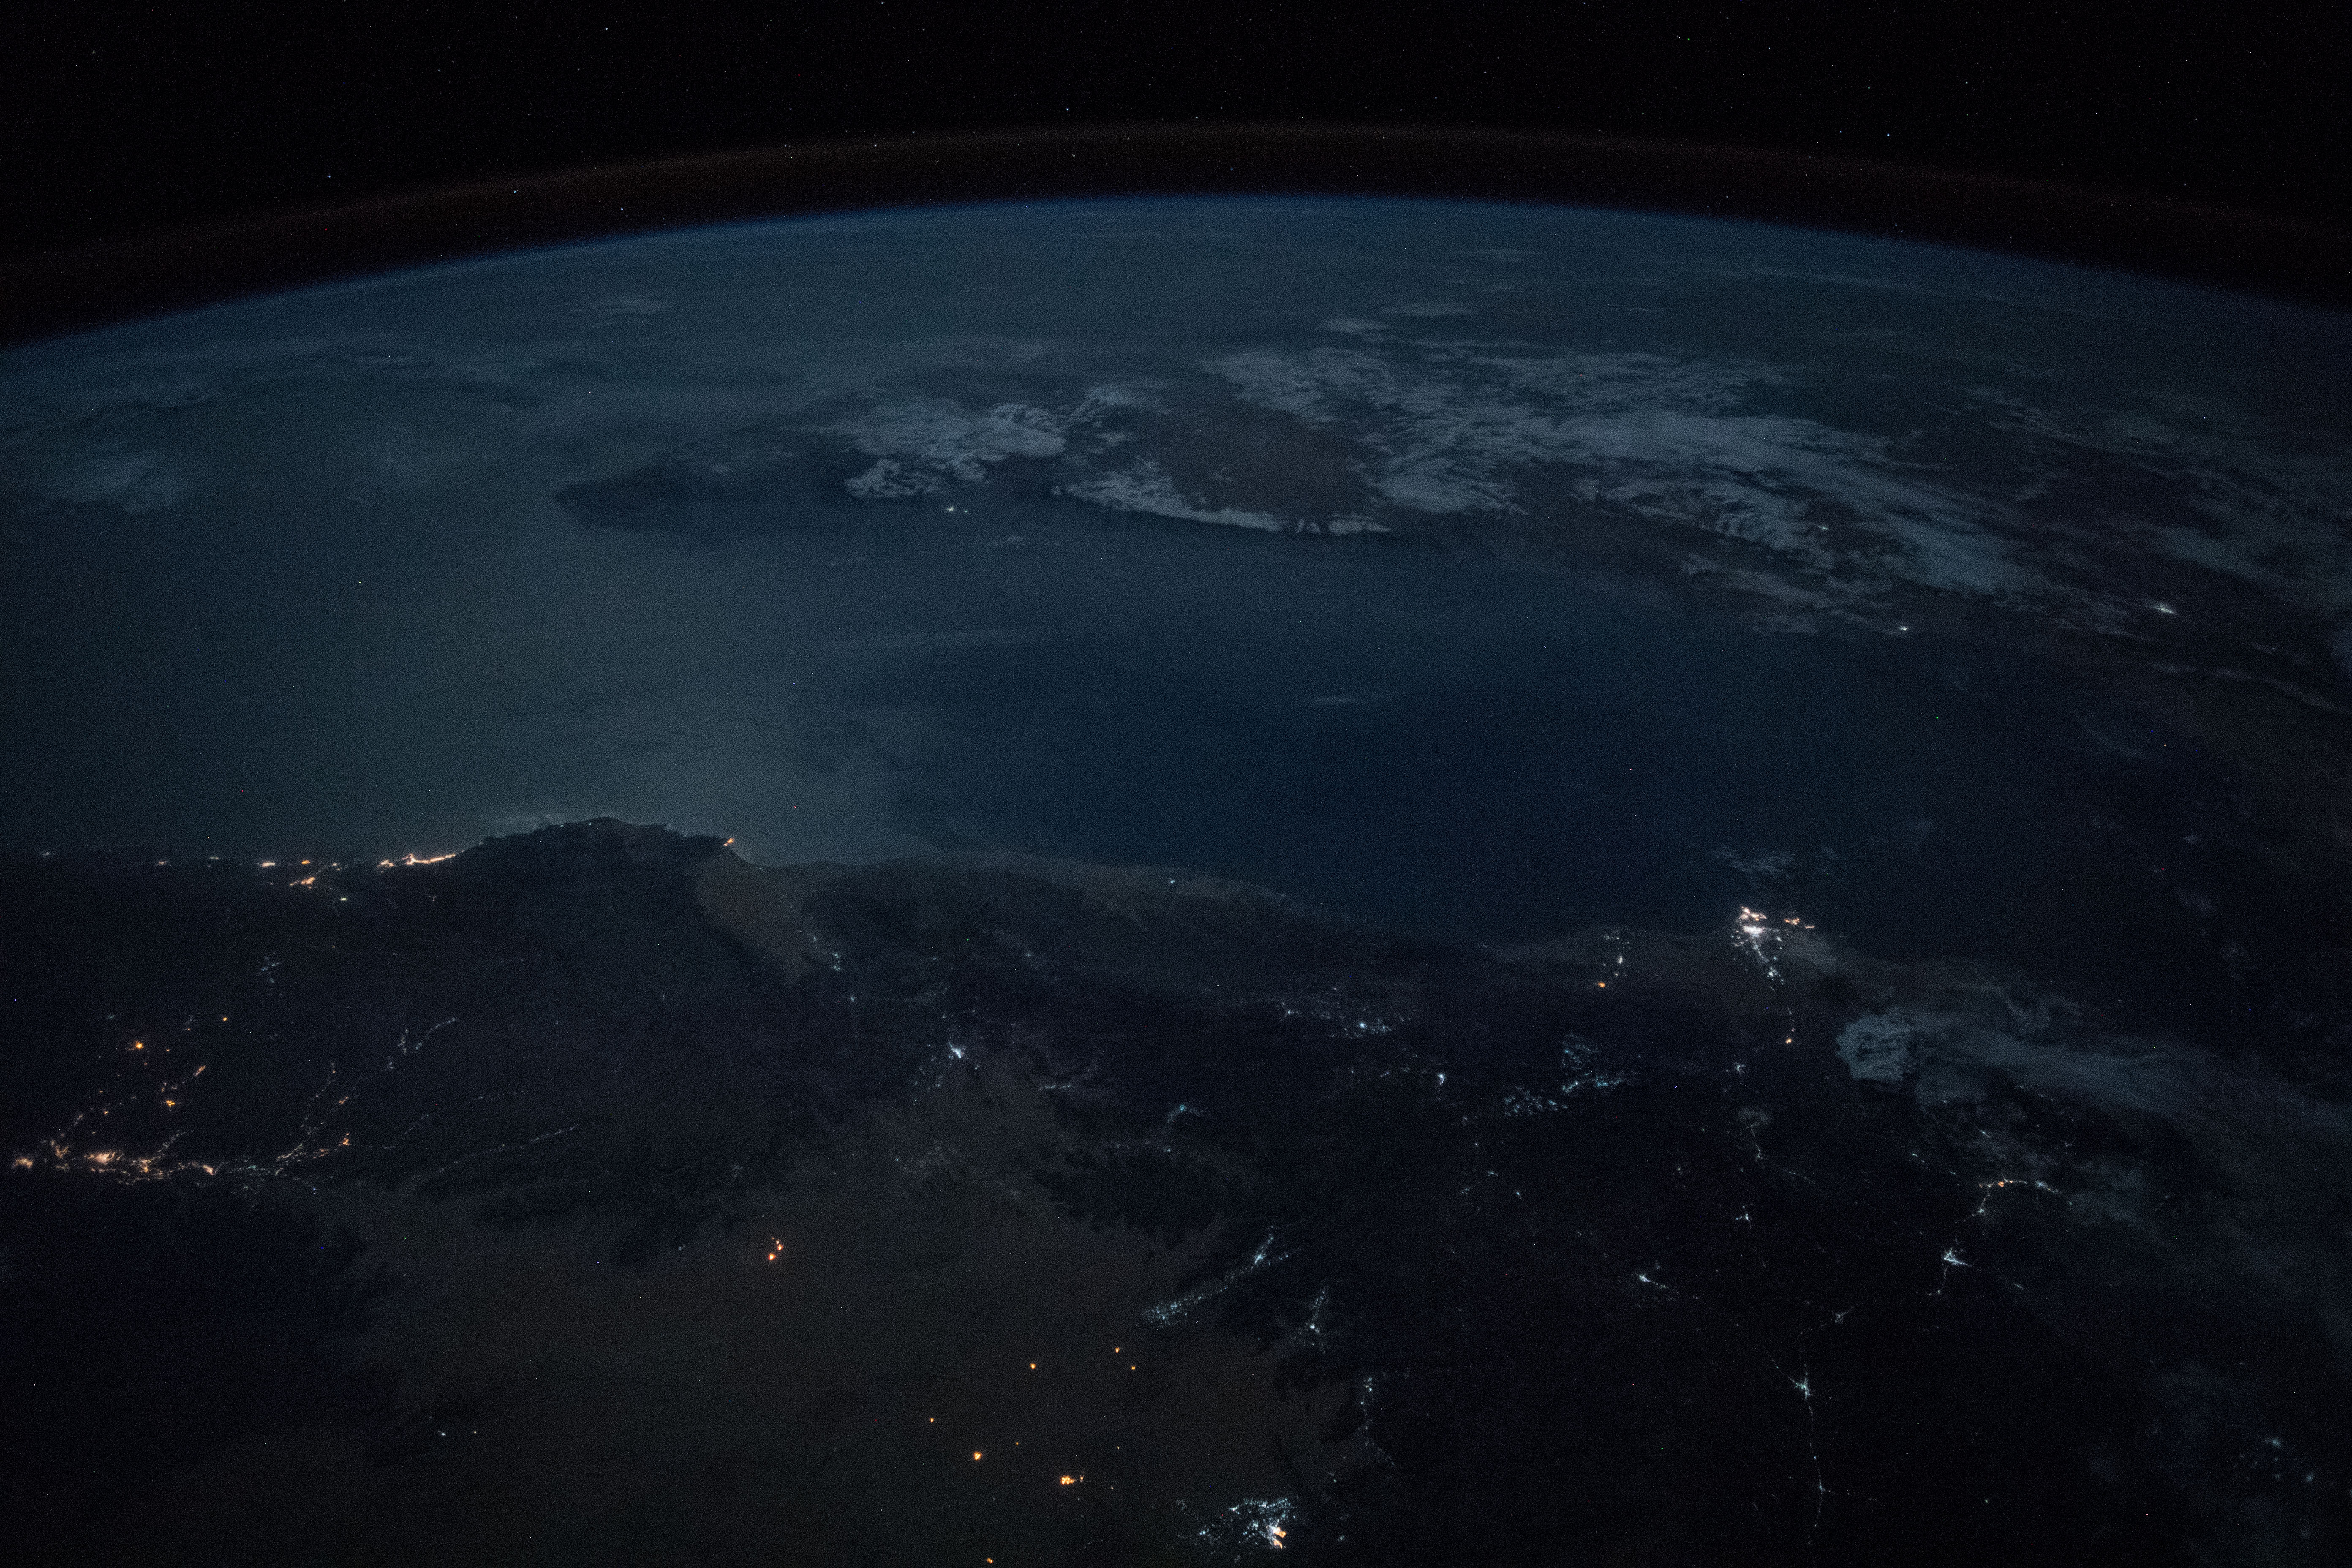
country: YEMEN
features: HADHRAMAUT MOUNTAINS, AL MUKALLA, OGO MOUNTAINS, NIGHT, EARTH LIMB
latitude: 12.9
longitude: 47.5
